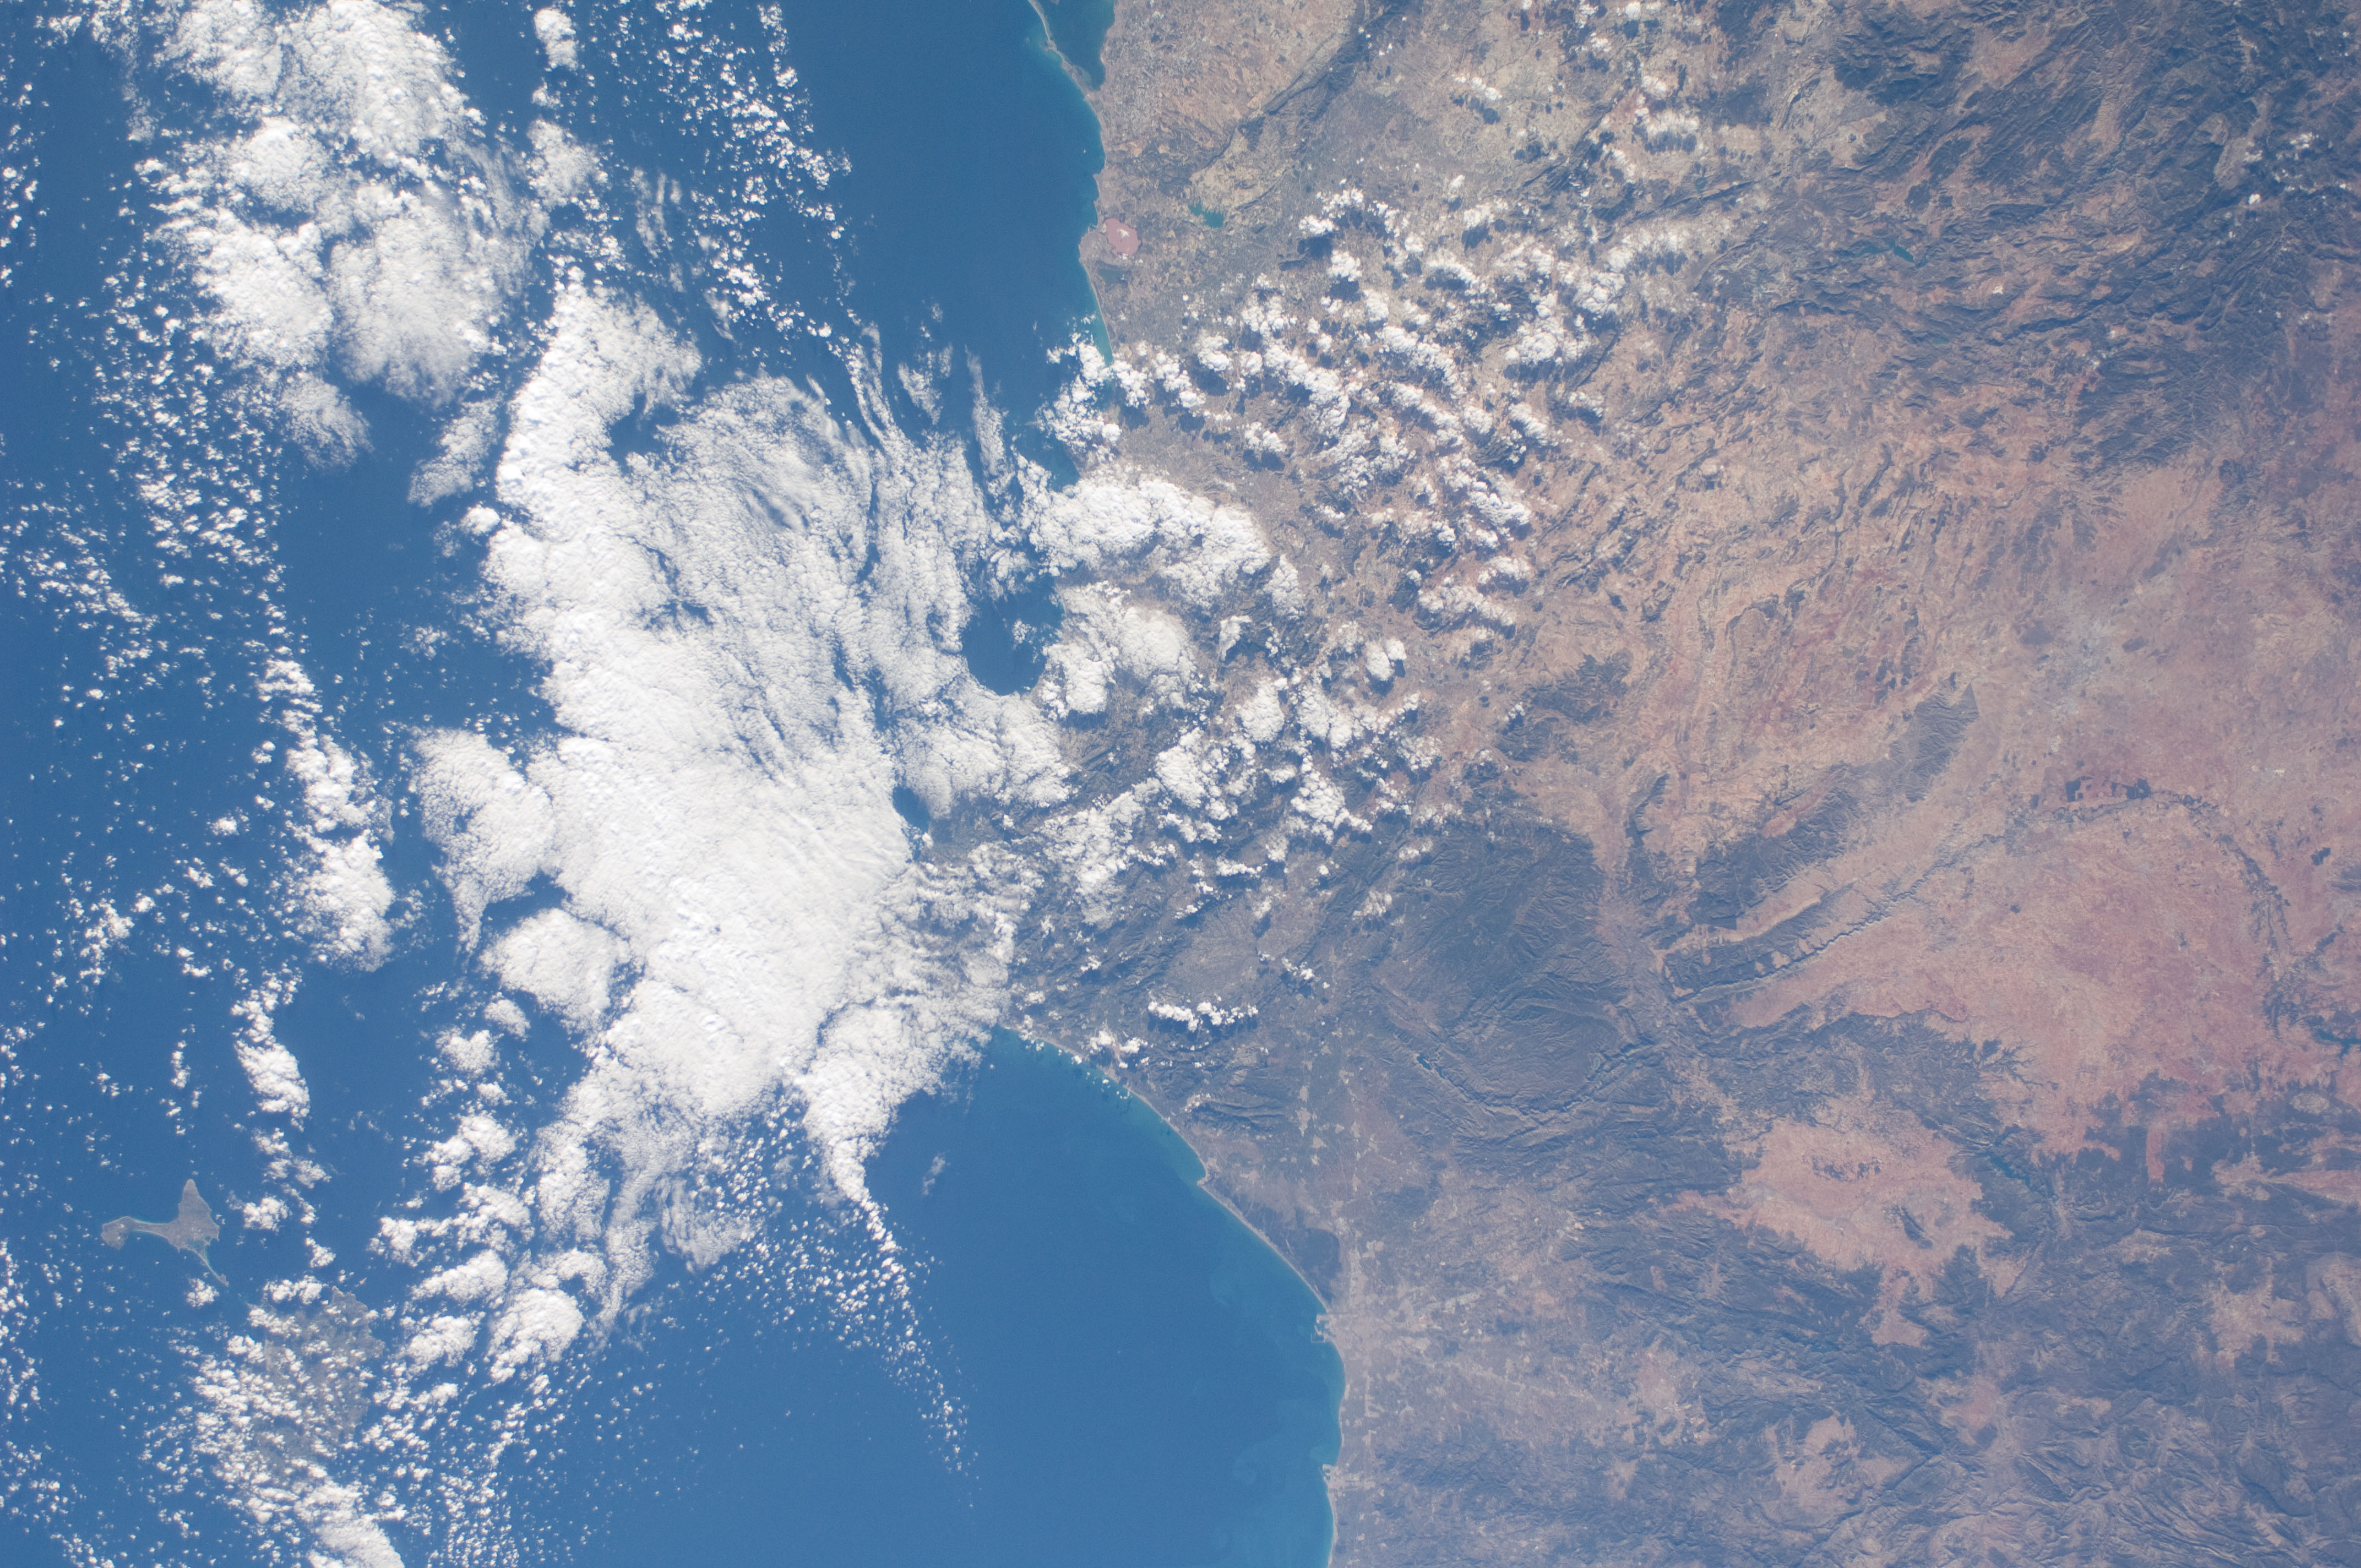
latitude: 39.0
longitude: 1.0
